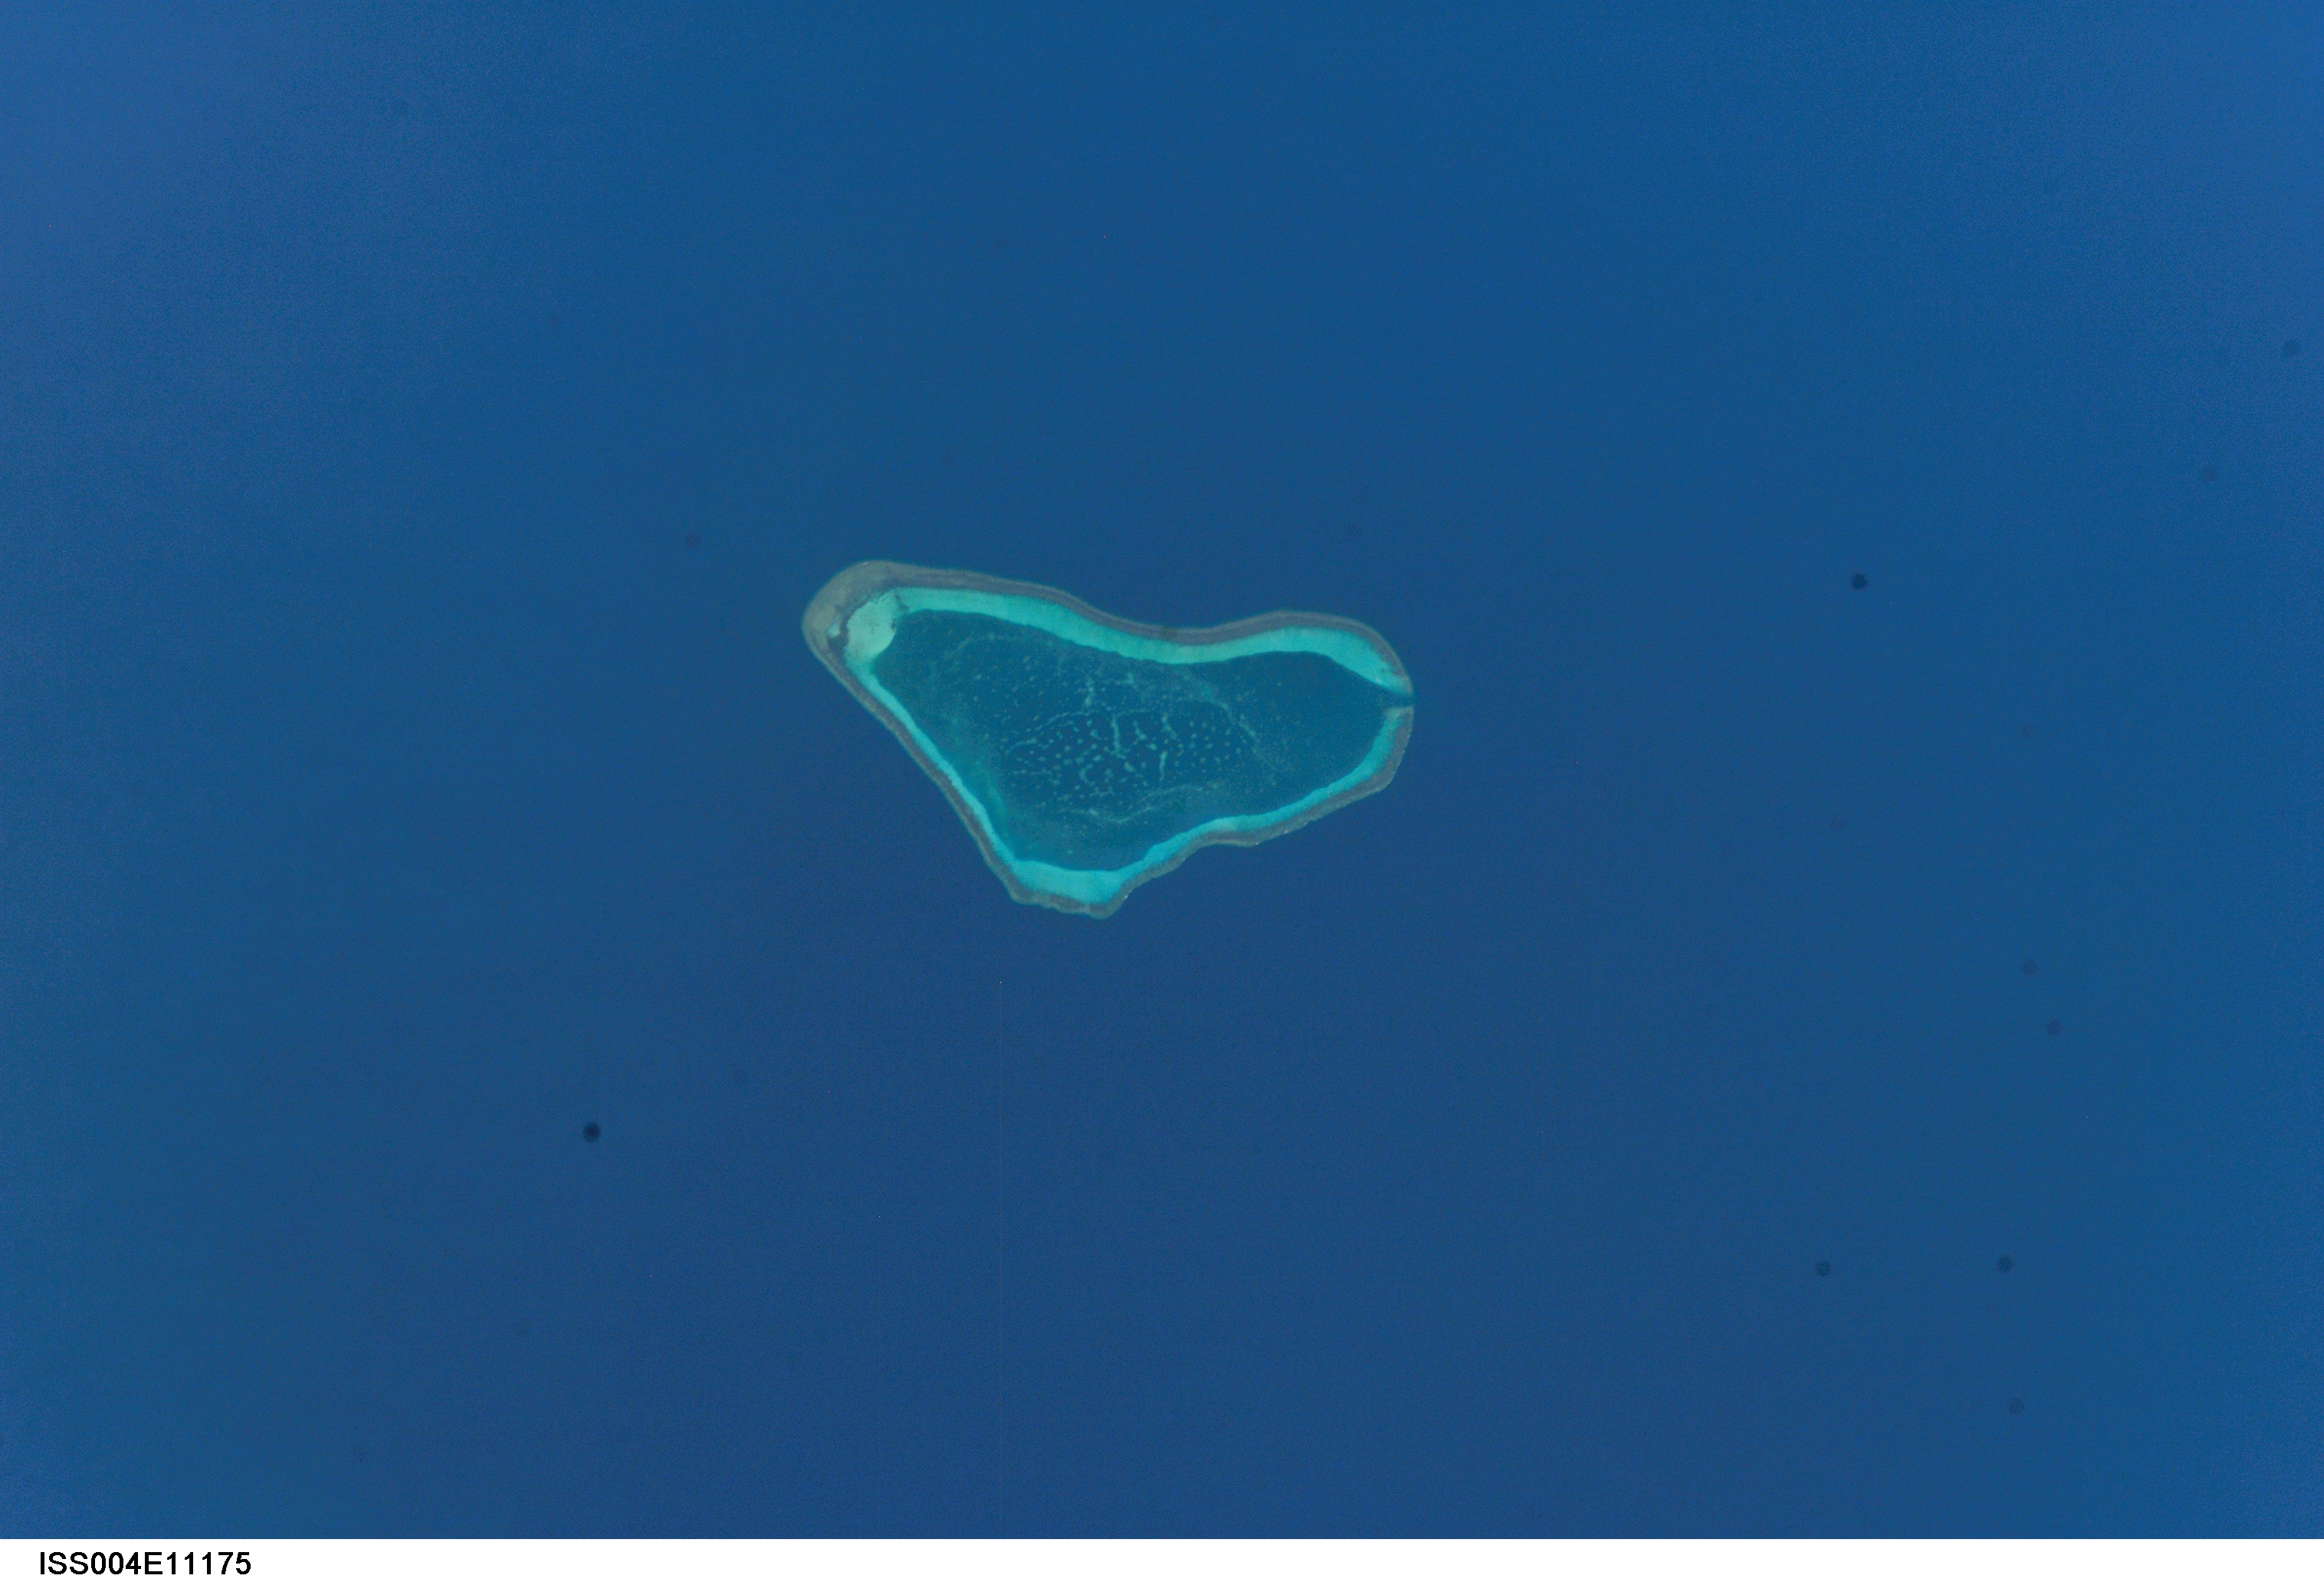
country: PHILIPPINES
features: SCARBOROUGH ATOLL, REEFS
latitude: 15.0
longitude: 118.0
